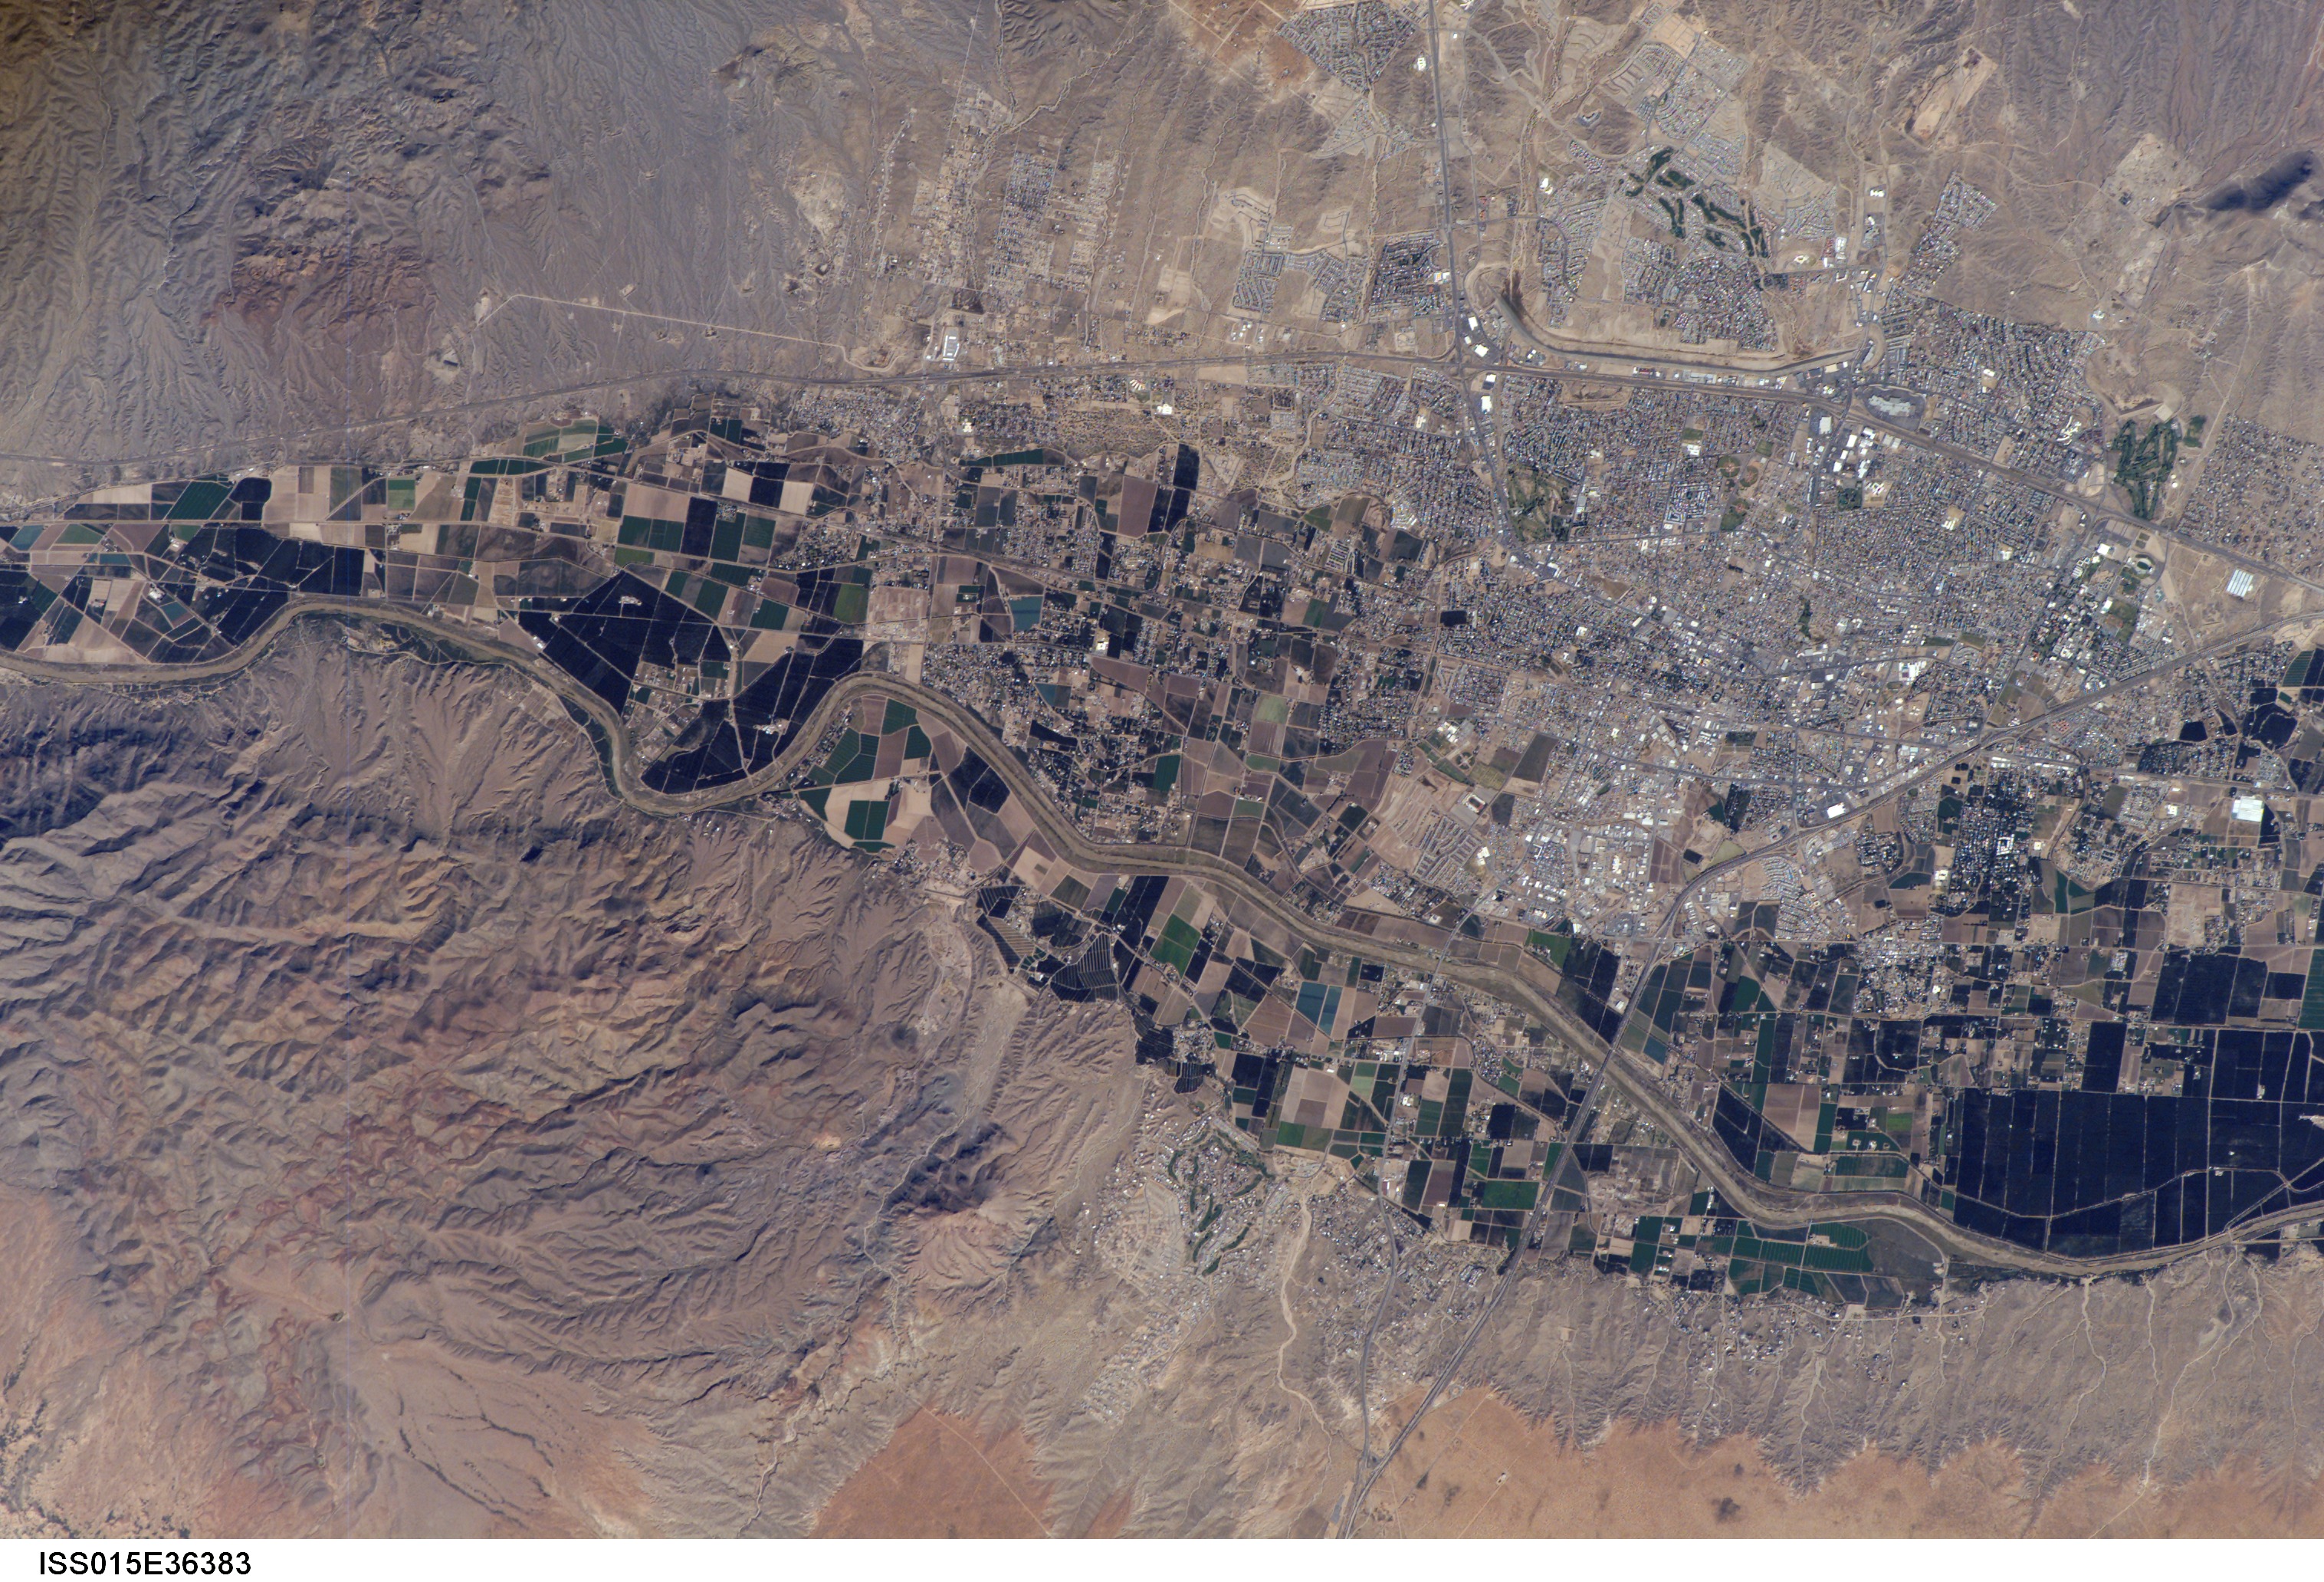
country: USA-NEW MEXICO
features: LAS CRUCES, RIO GRANDE, AGR.
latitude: 32.3
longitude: -106.8
